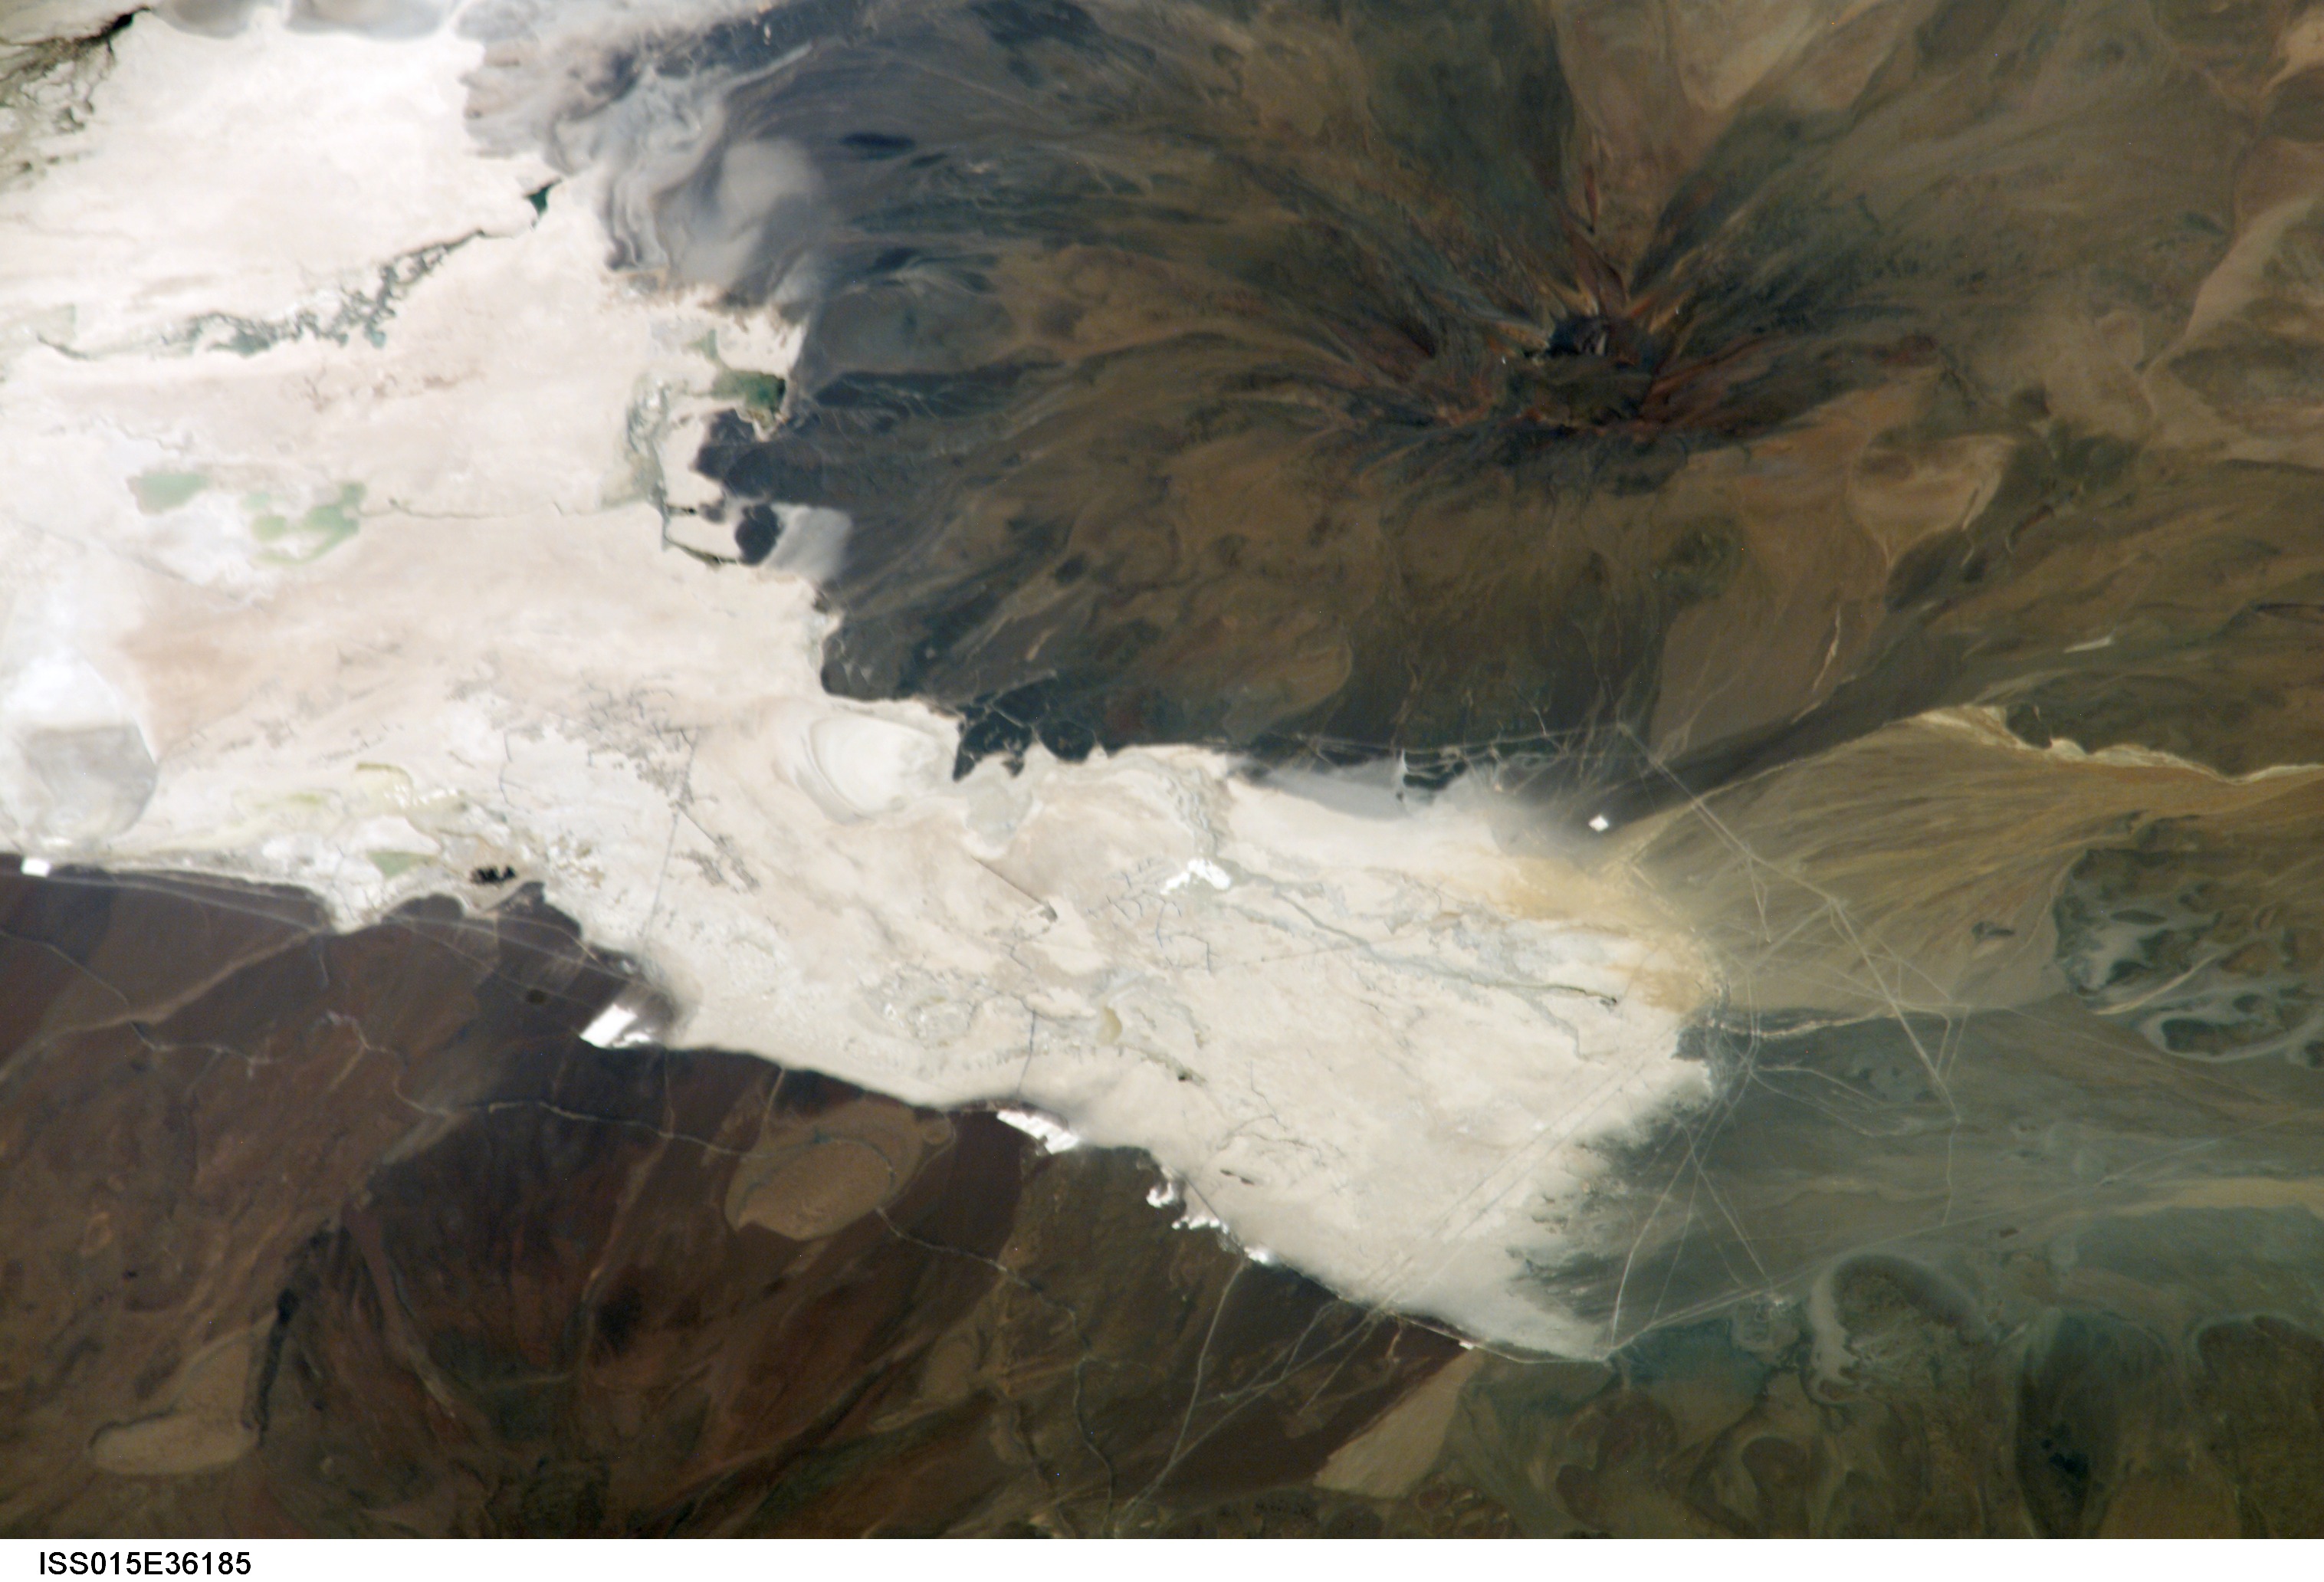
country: CHILE
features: S. CENTRAL SALAR DE ASCOTAN
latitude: -21.6
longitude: -68.2
